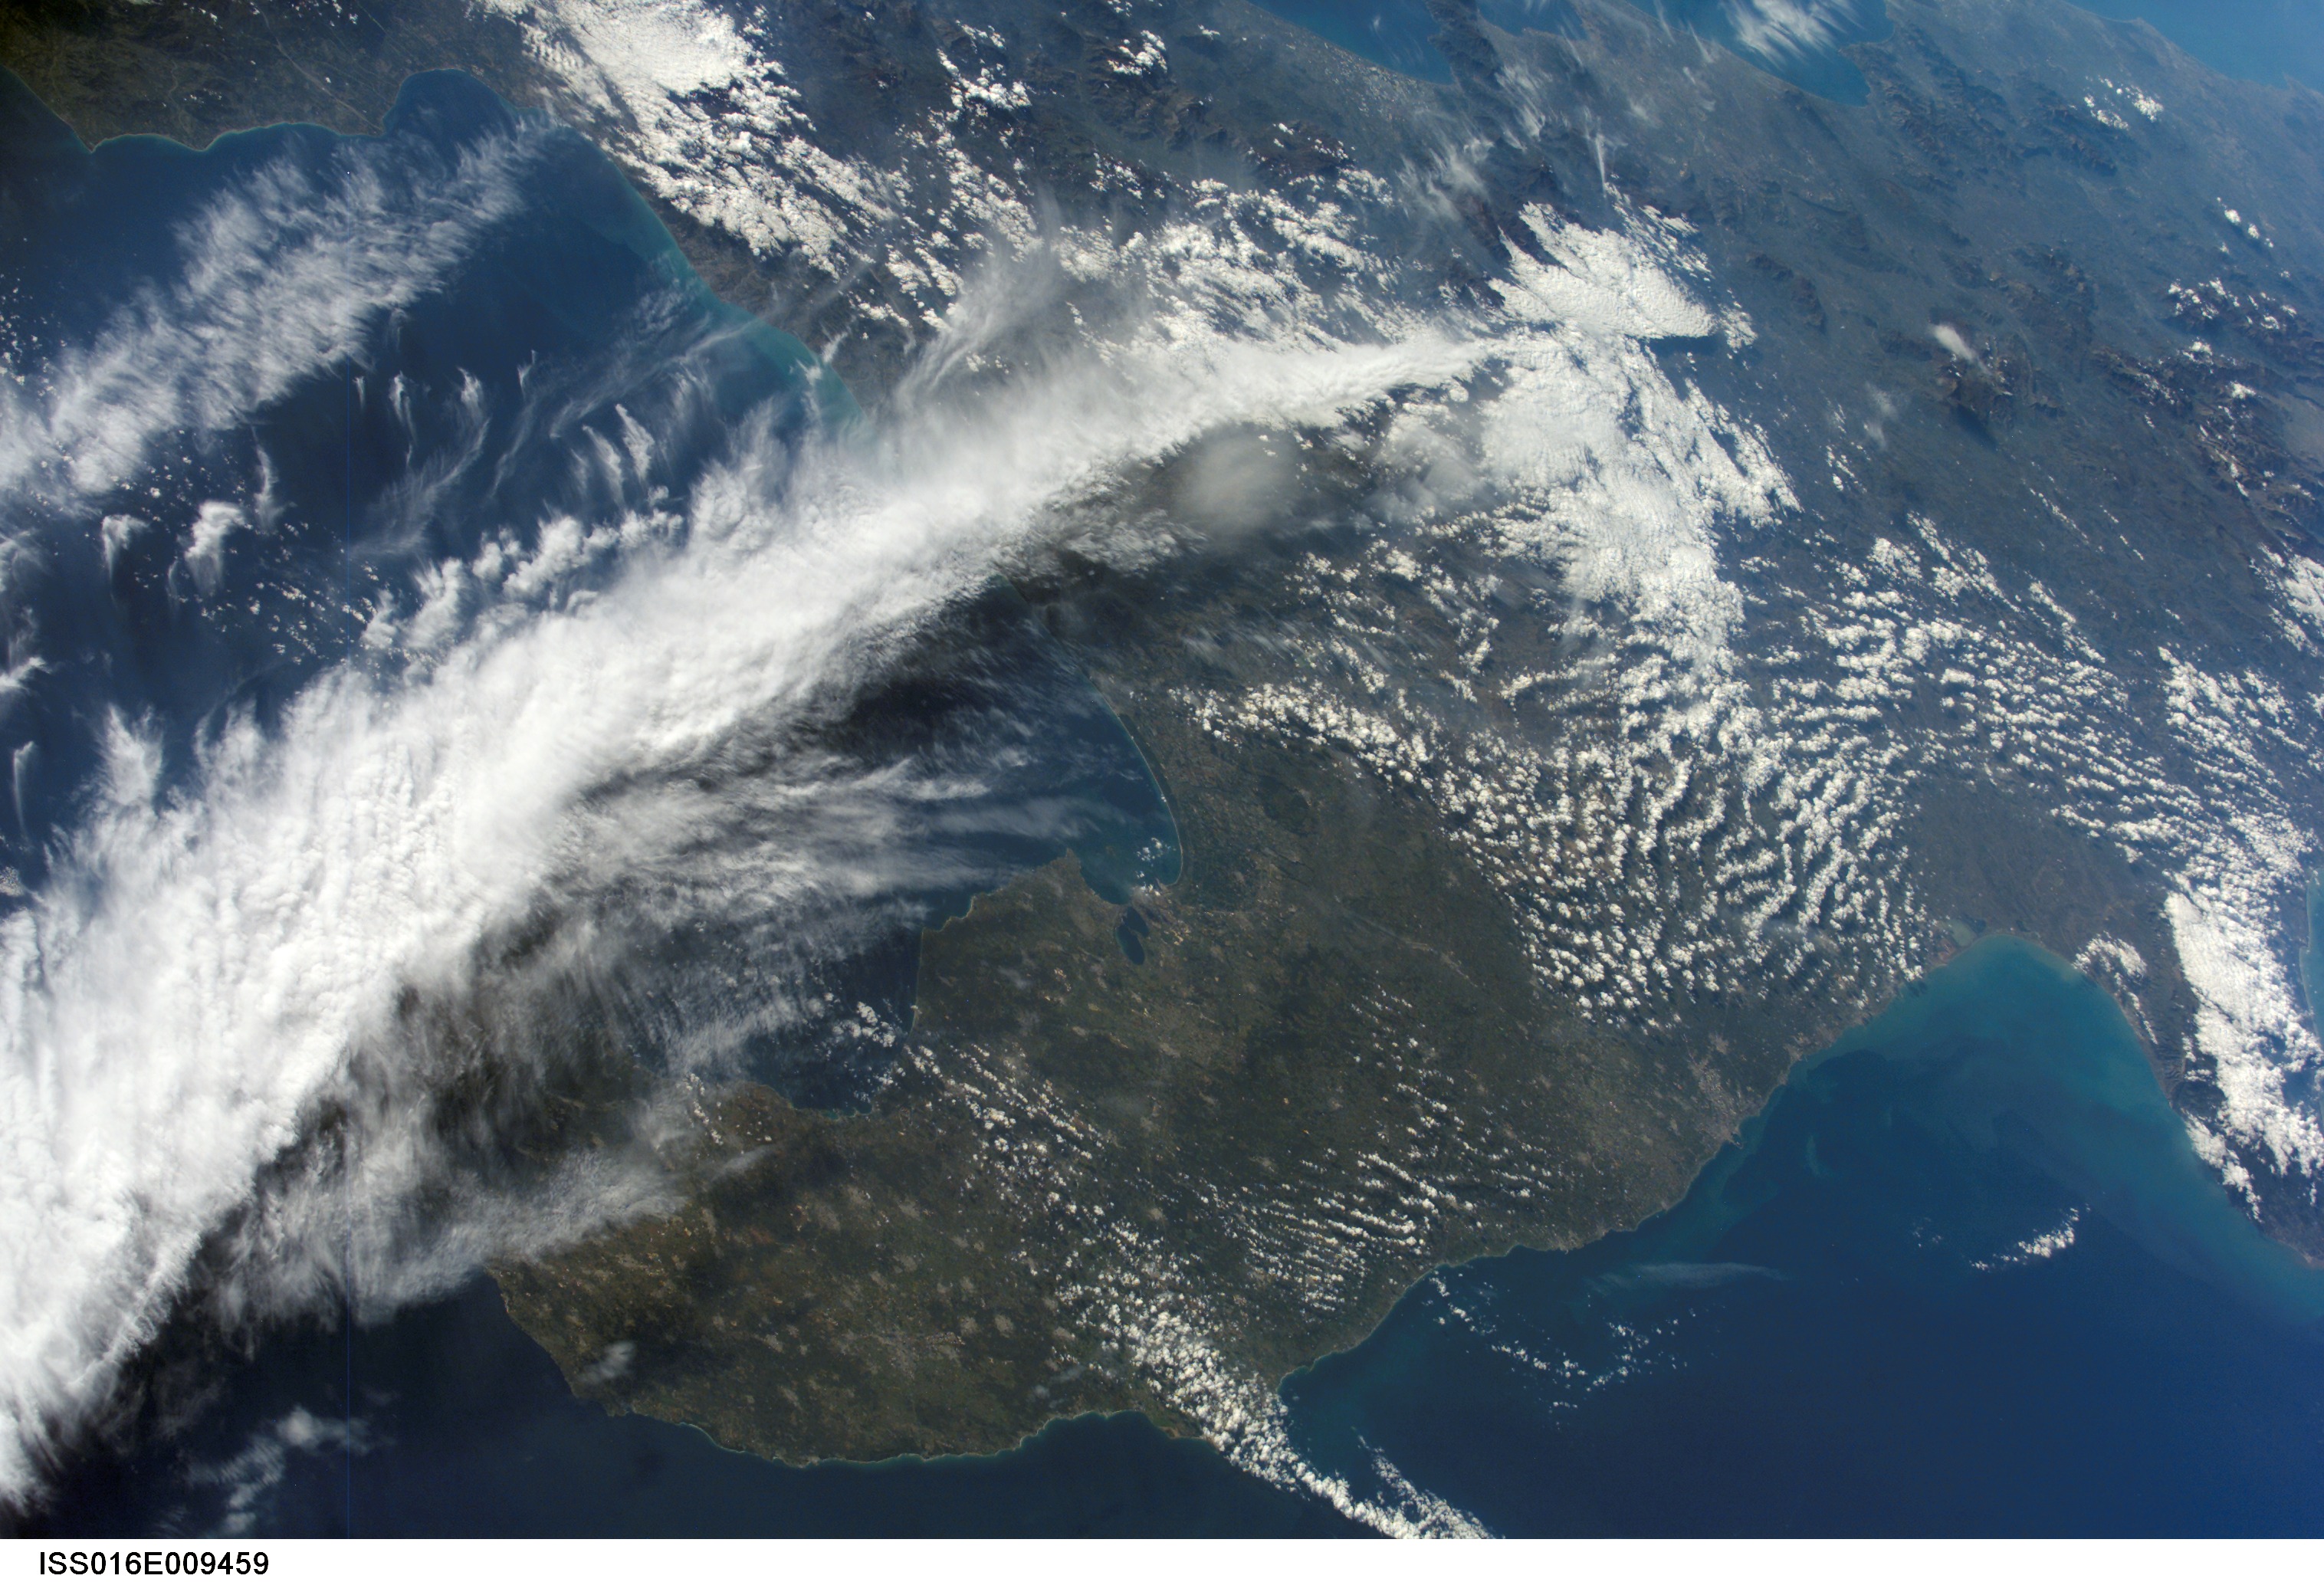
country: ITALY
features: PAN-S. ITALY, GULF OF TARANTO
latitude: 40.0
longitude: 16.5
